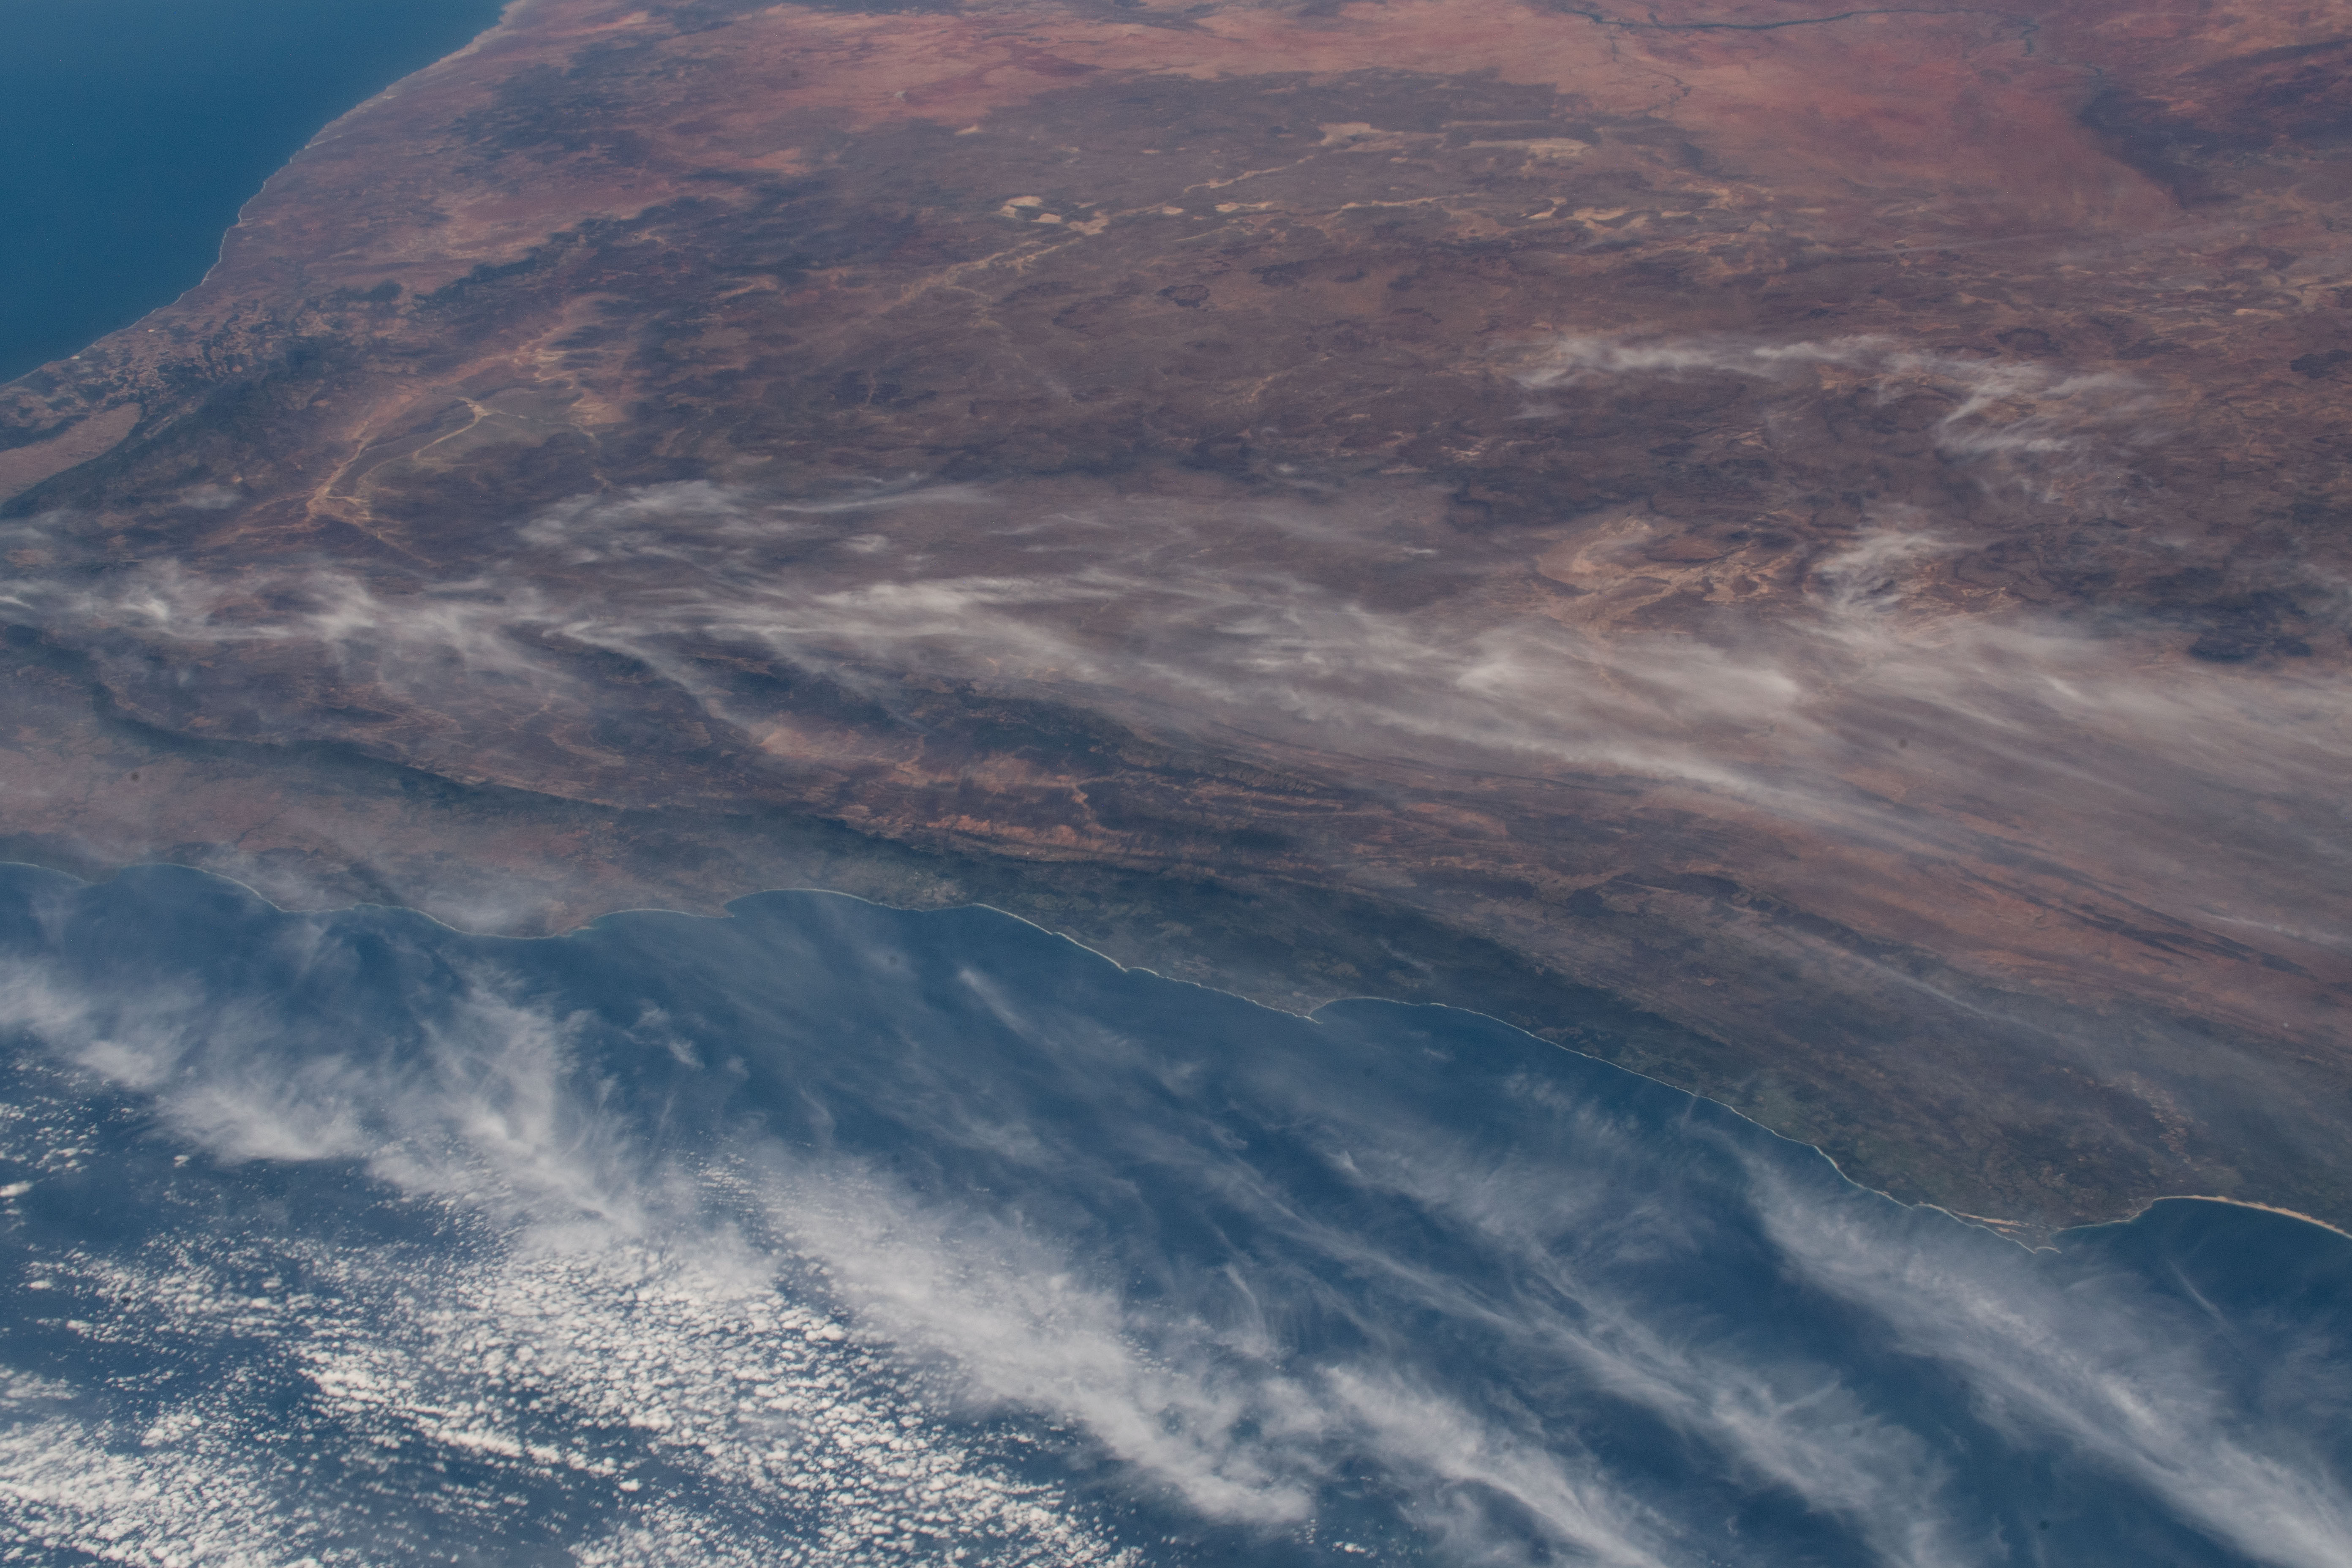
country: REPUBLIC SOUTH AFRICA
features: WESTERN CAPE, EASTERN CAPE, DRAKENSBERG MOUNTAINS, BAVIAANSKLIIF NATURE RESERVE, LESOTHO
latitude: -32.5
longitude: 25.0
